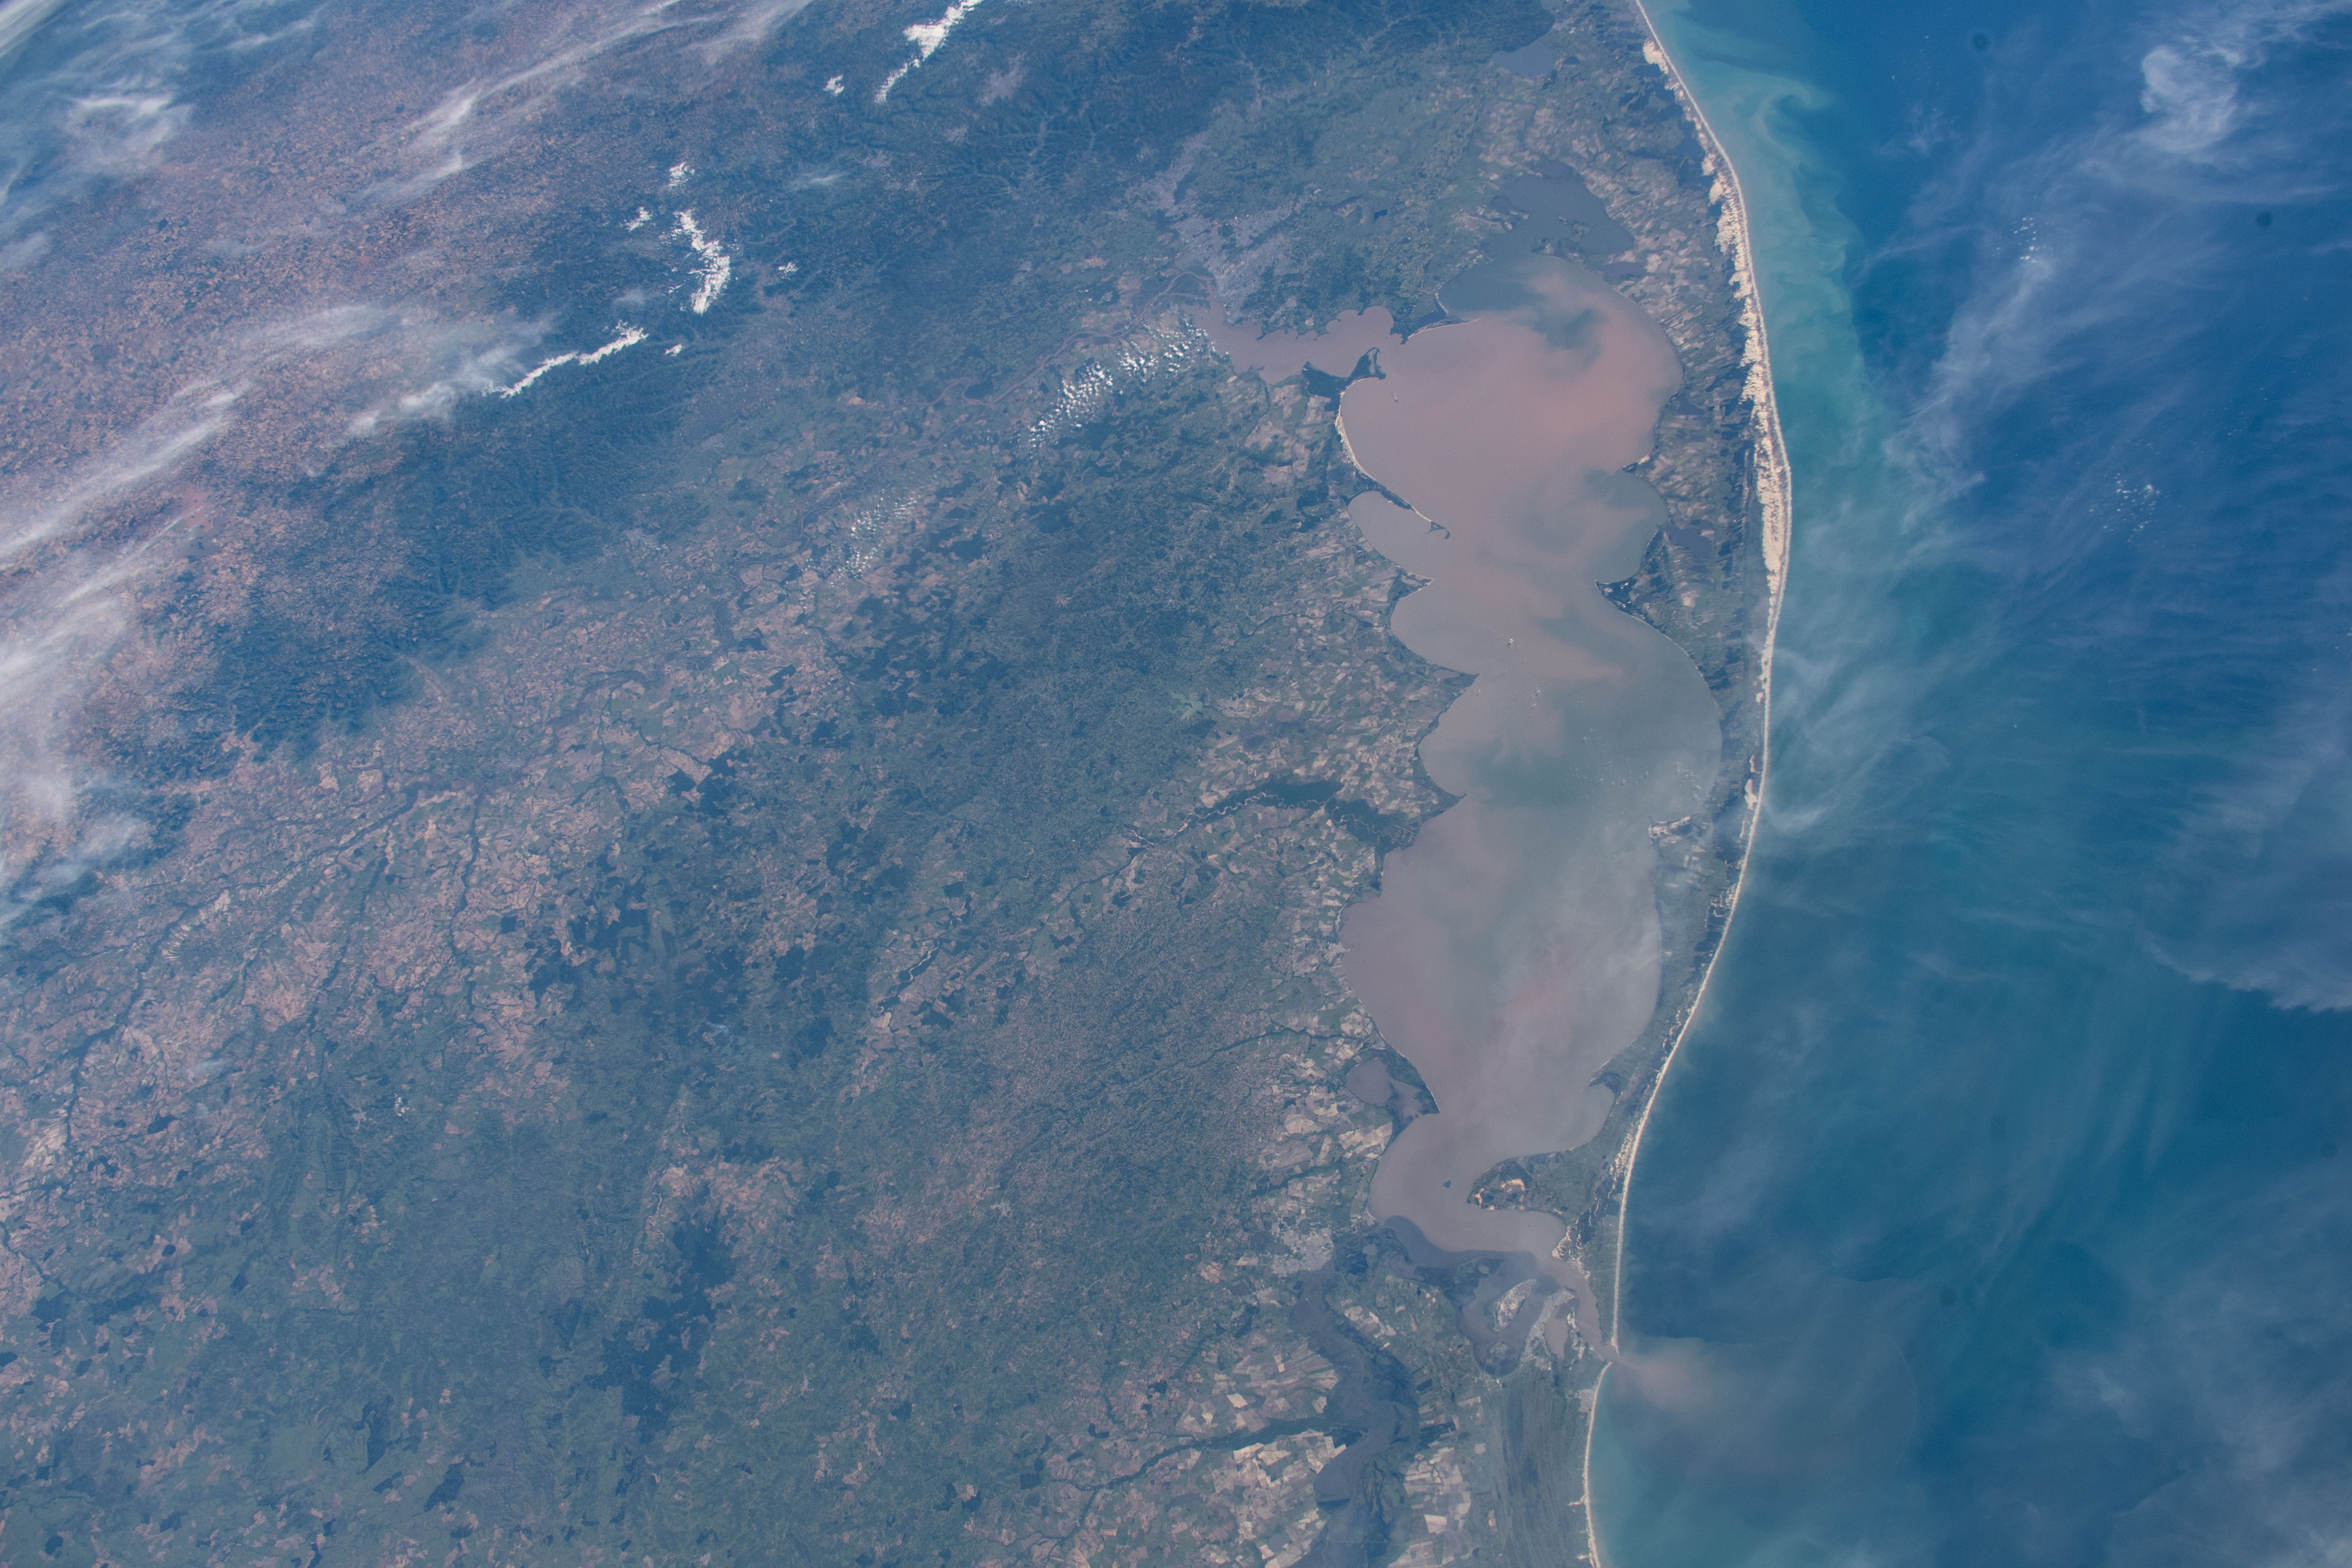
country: BRAZIL
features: LAGO DOS PATOS
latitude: -31.0
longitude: -52.0
